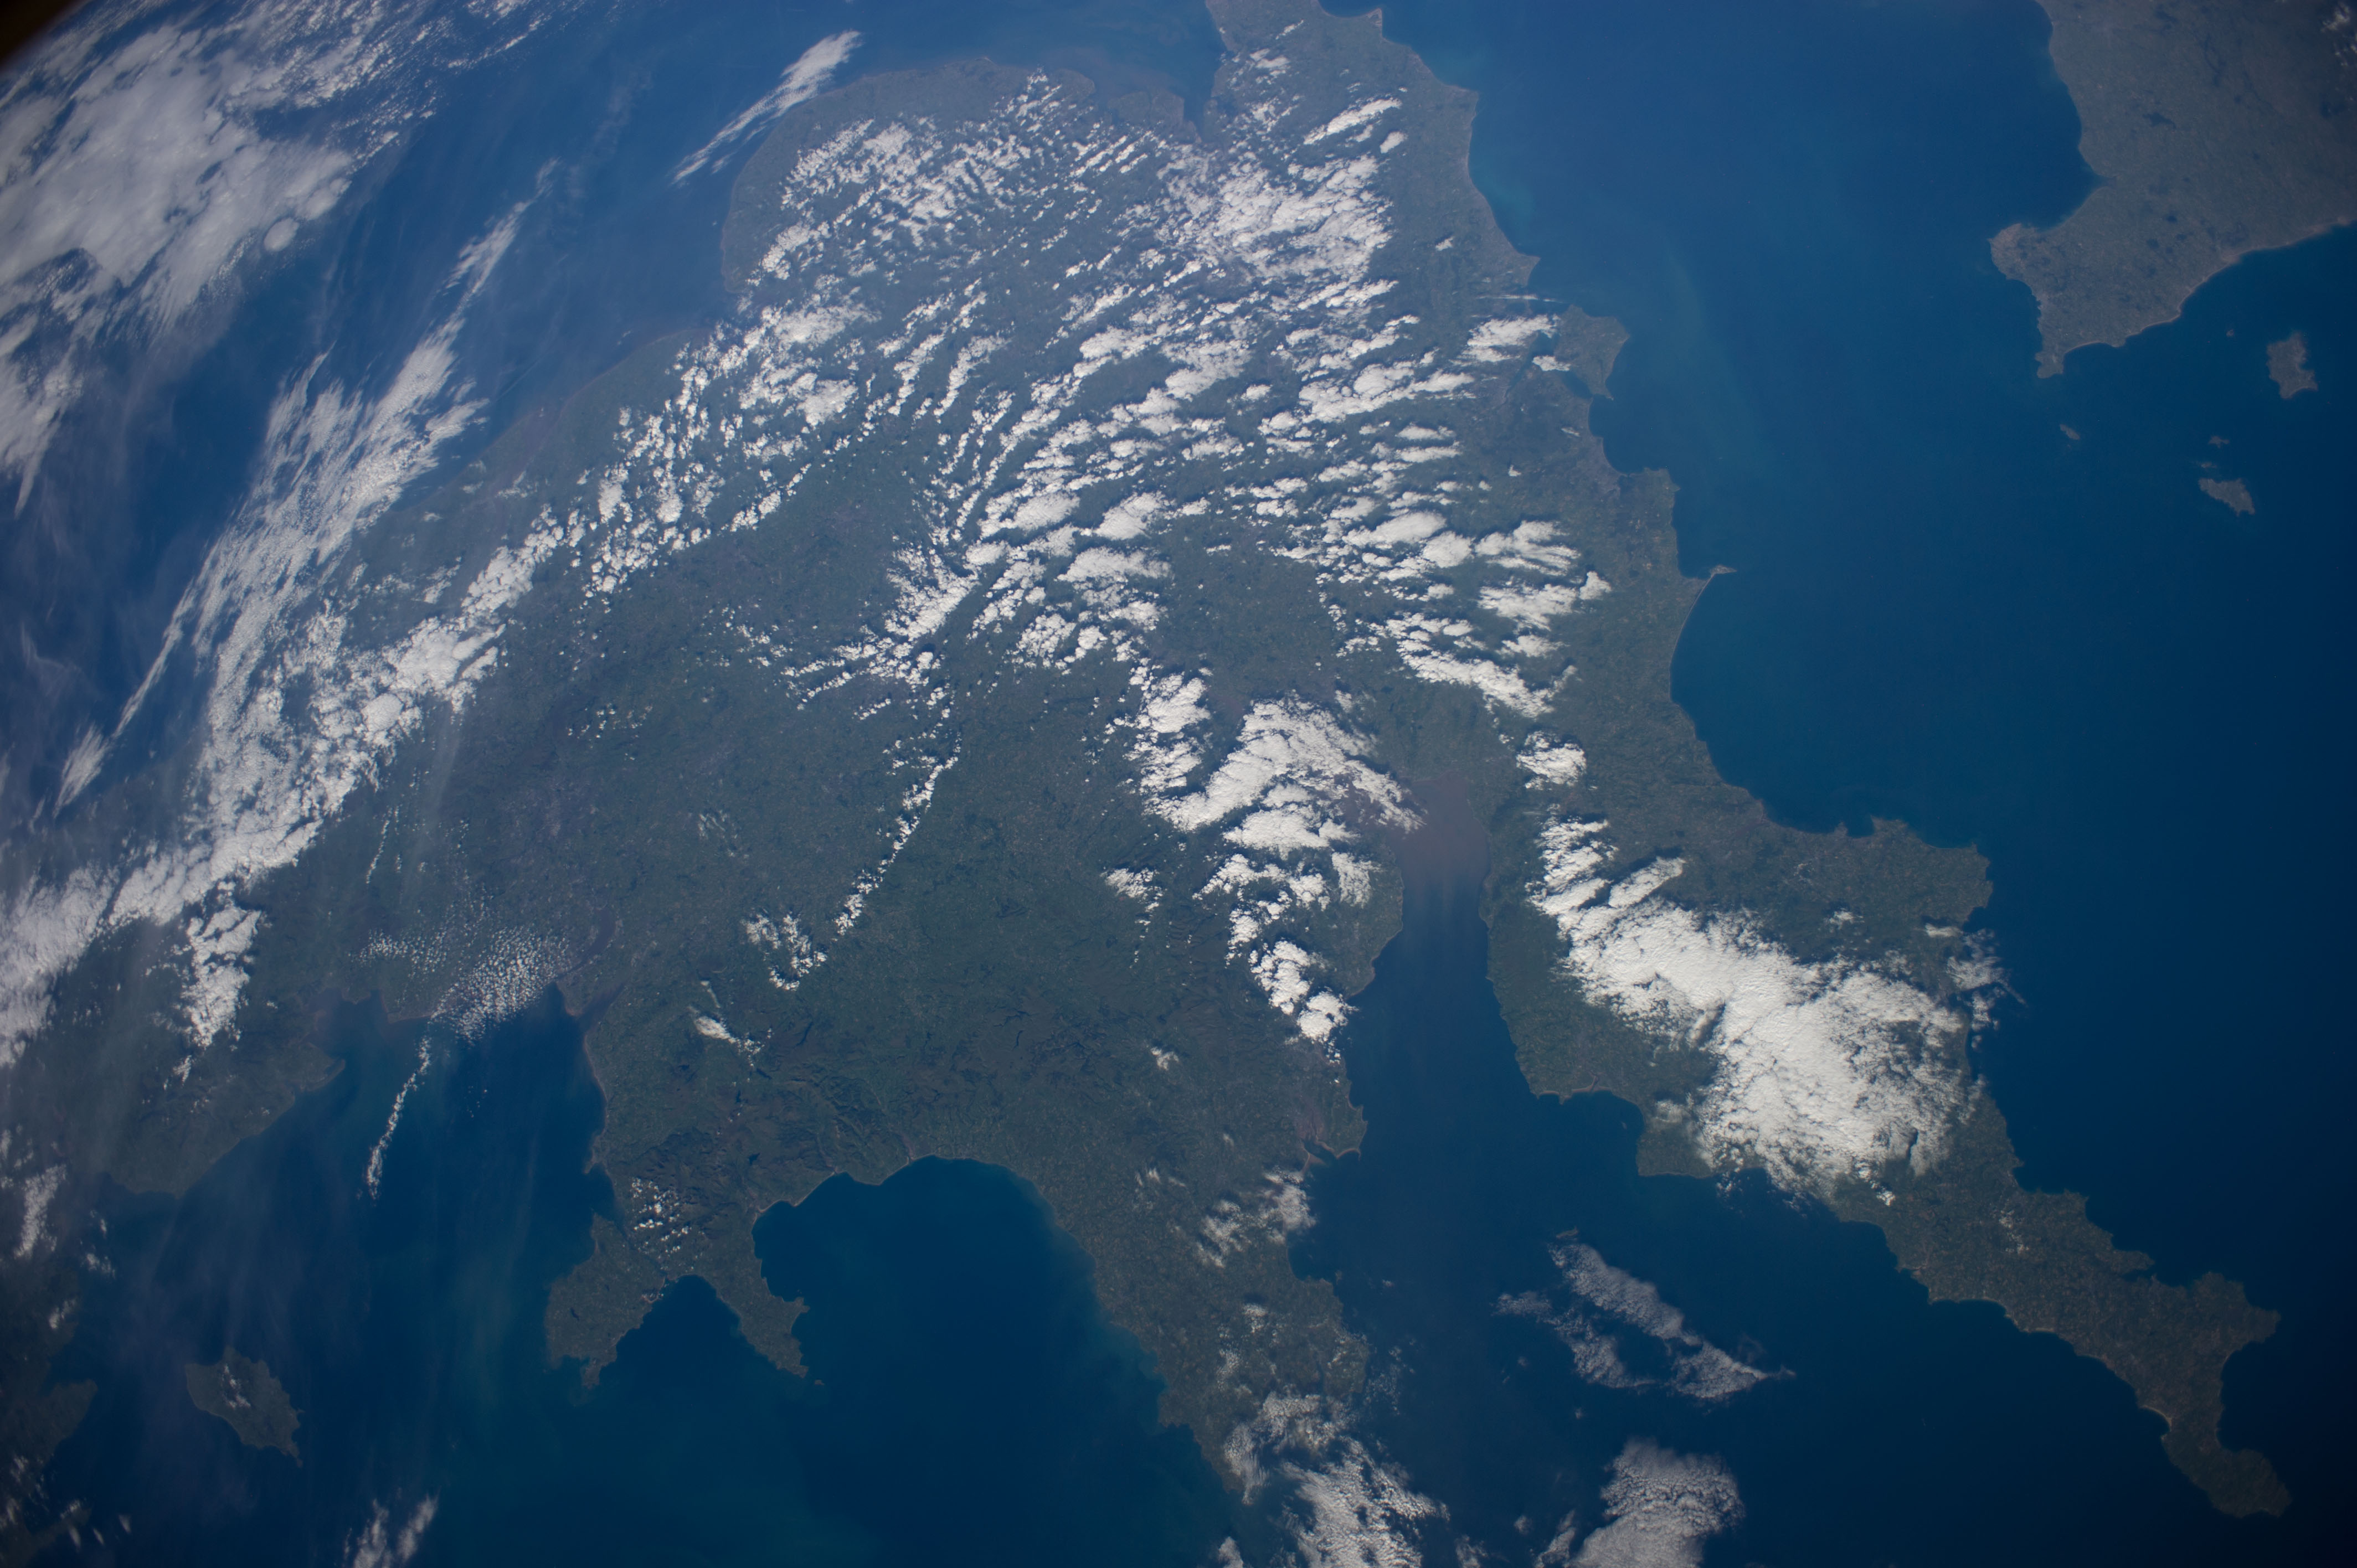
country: UK-ENGLAND
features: O.
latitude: 52.0
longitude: -3.0
